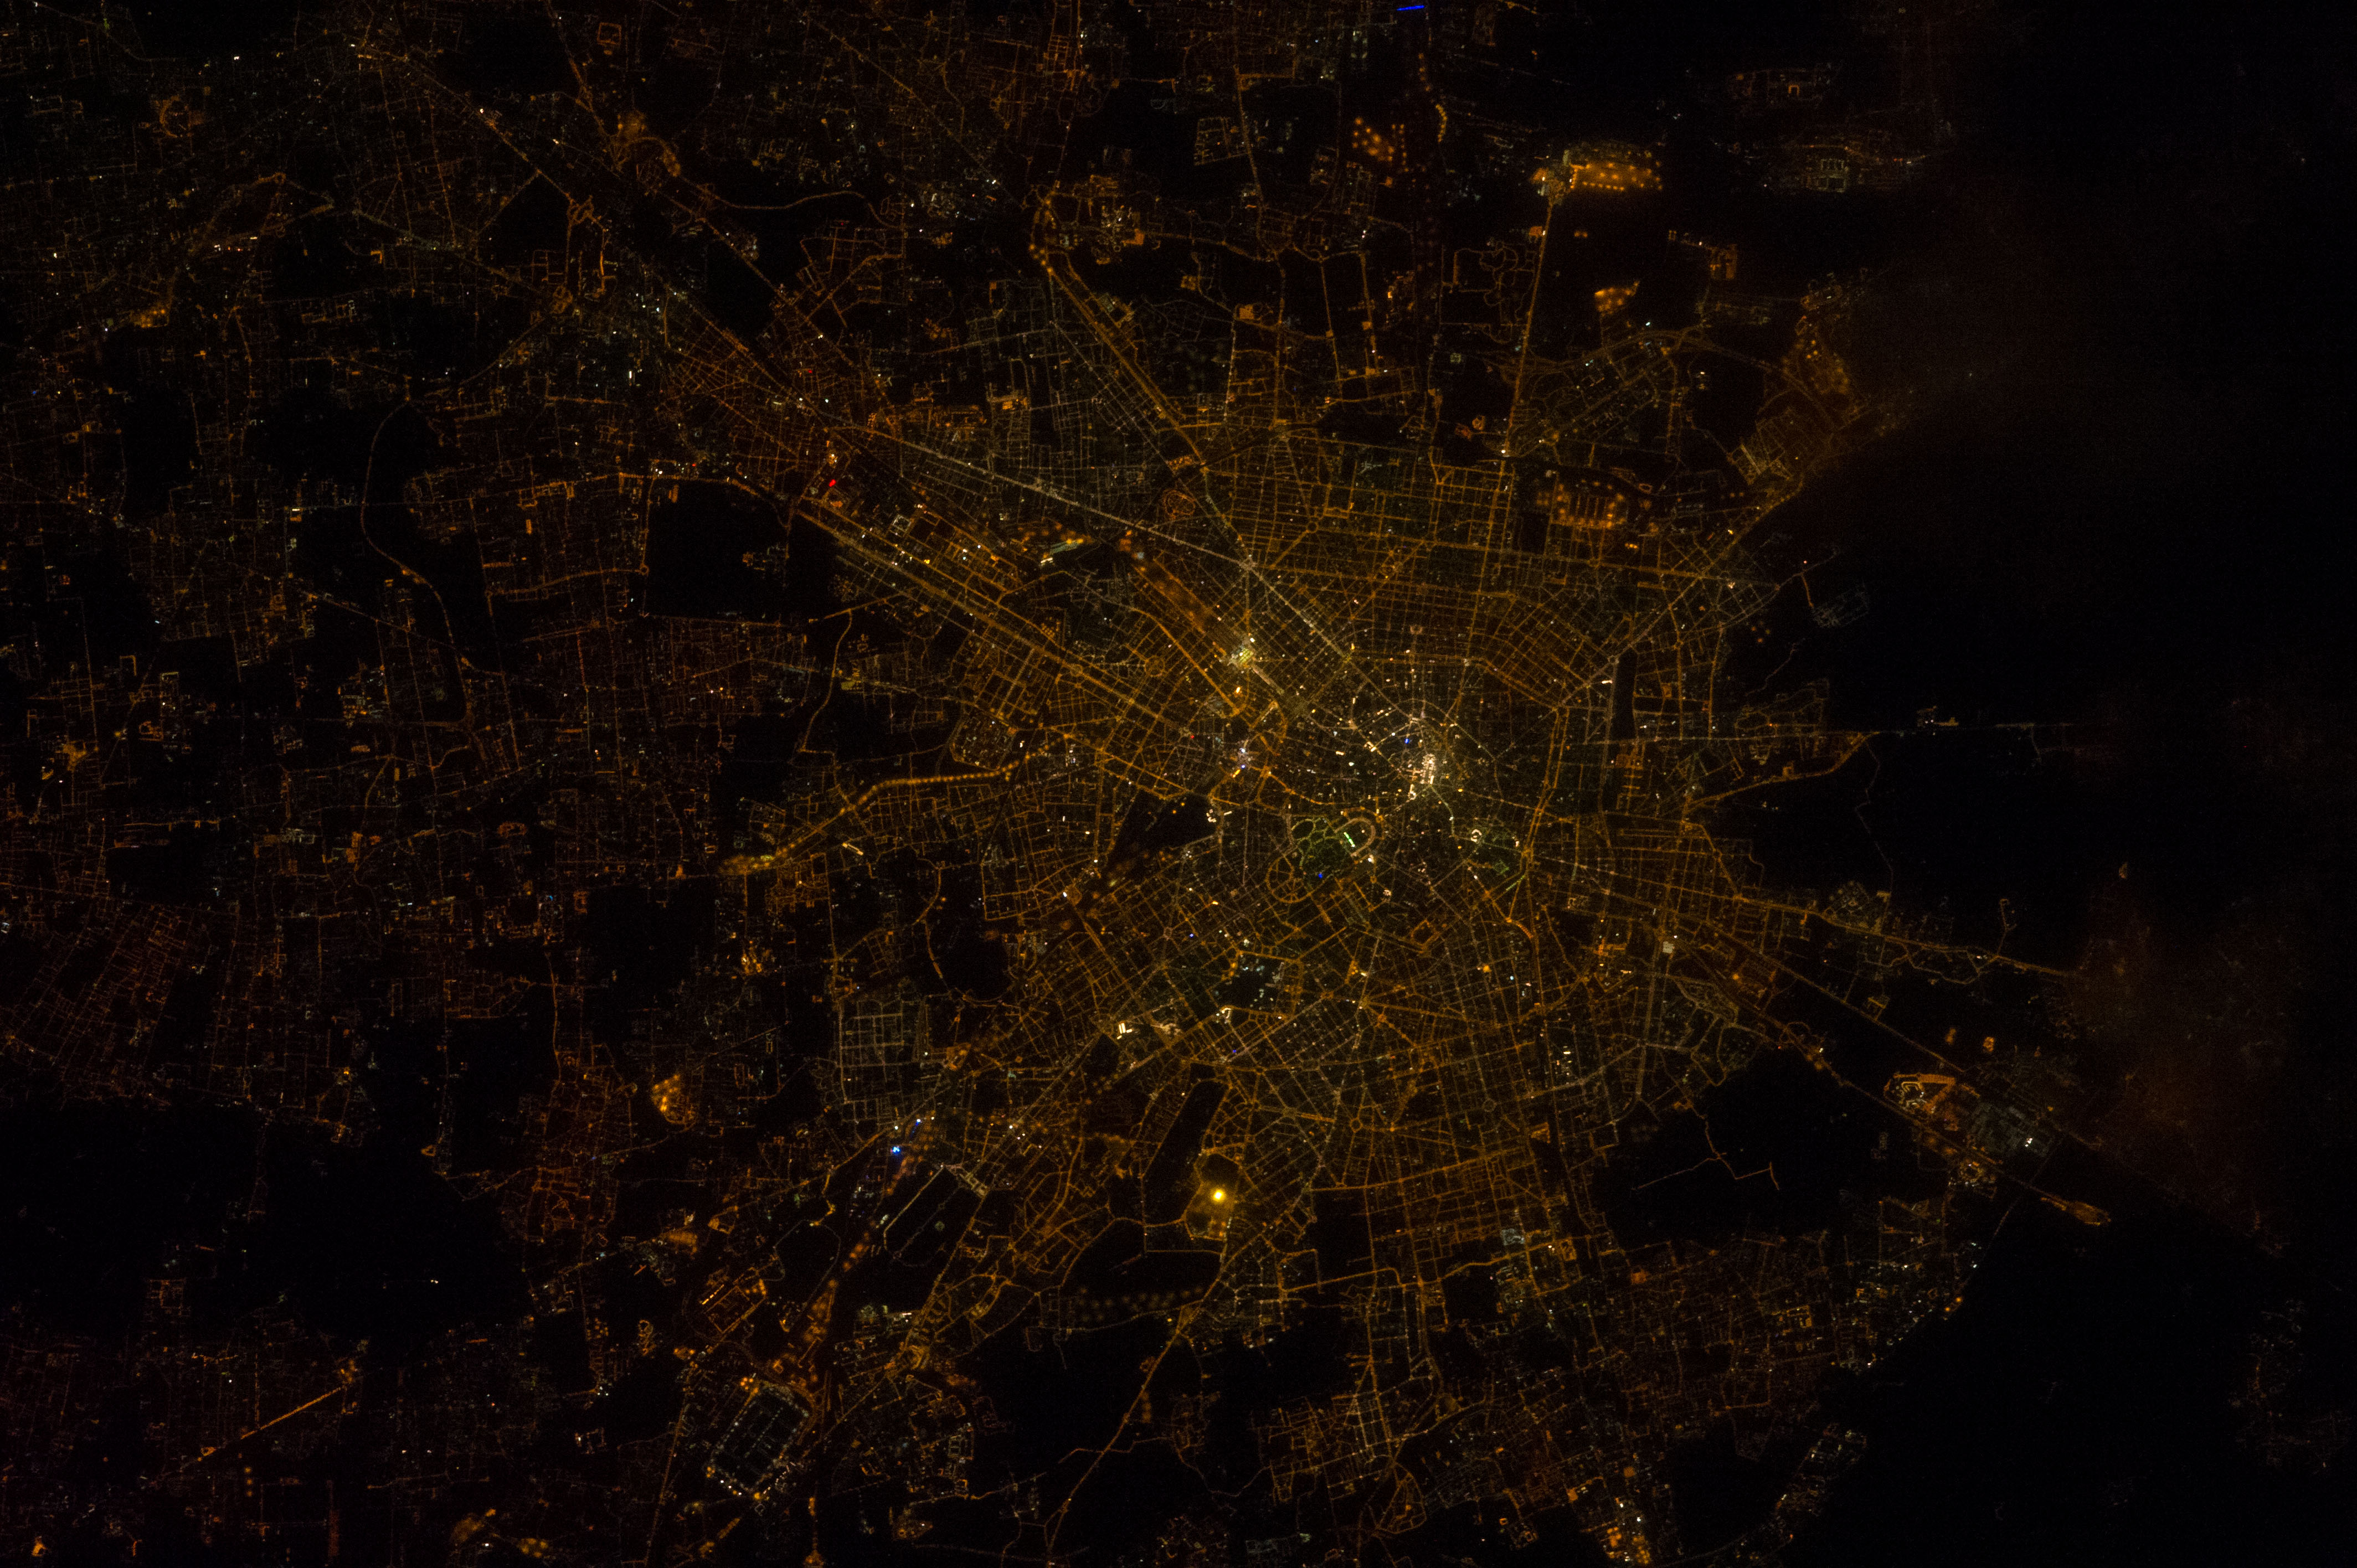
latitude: 46.8
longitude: 10.4
